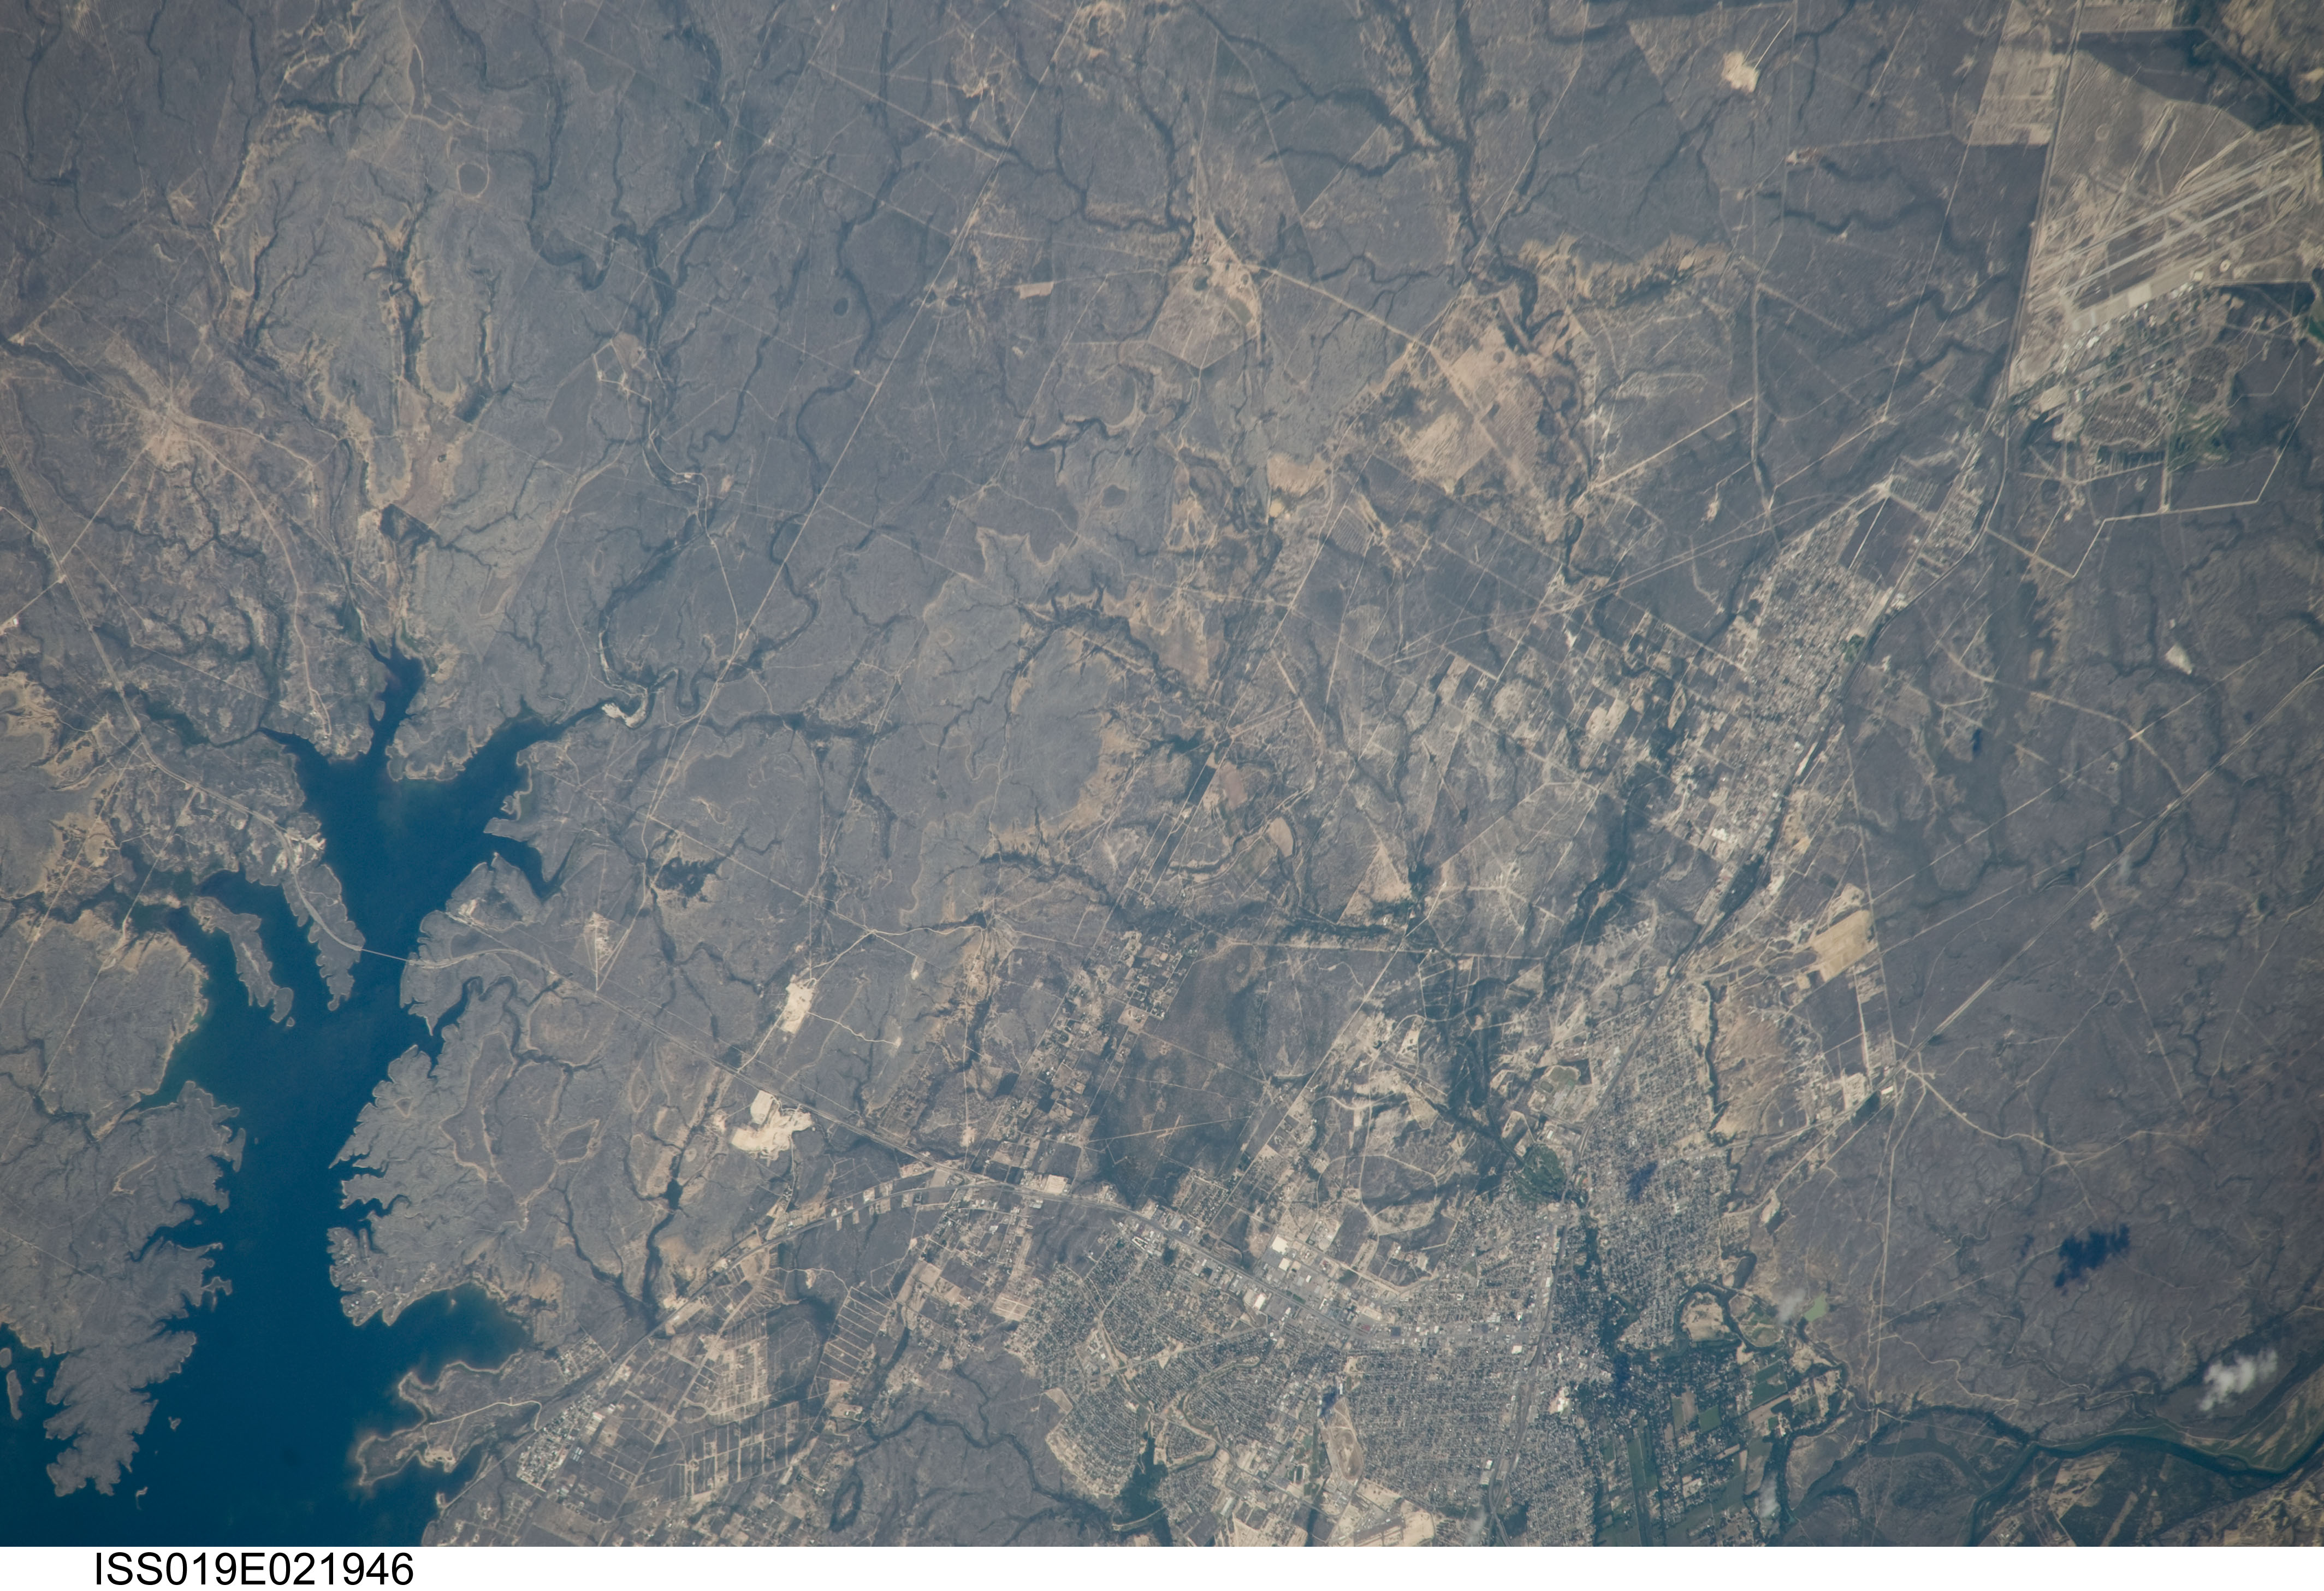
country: USA-TEXAS
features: DEL RIO, AMISTAD RES.
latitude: 29.4
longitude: -100.9
